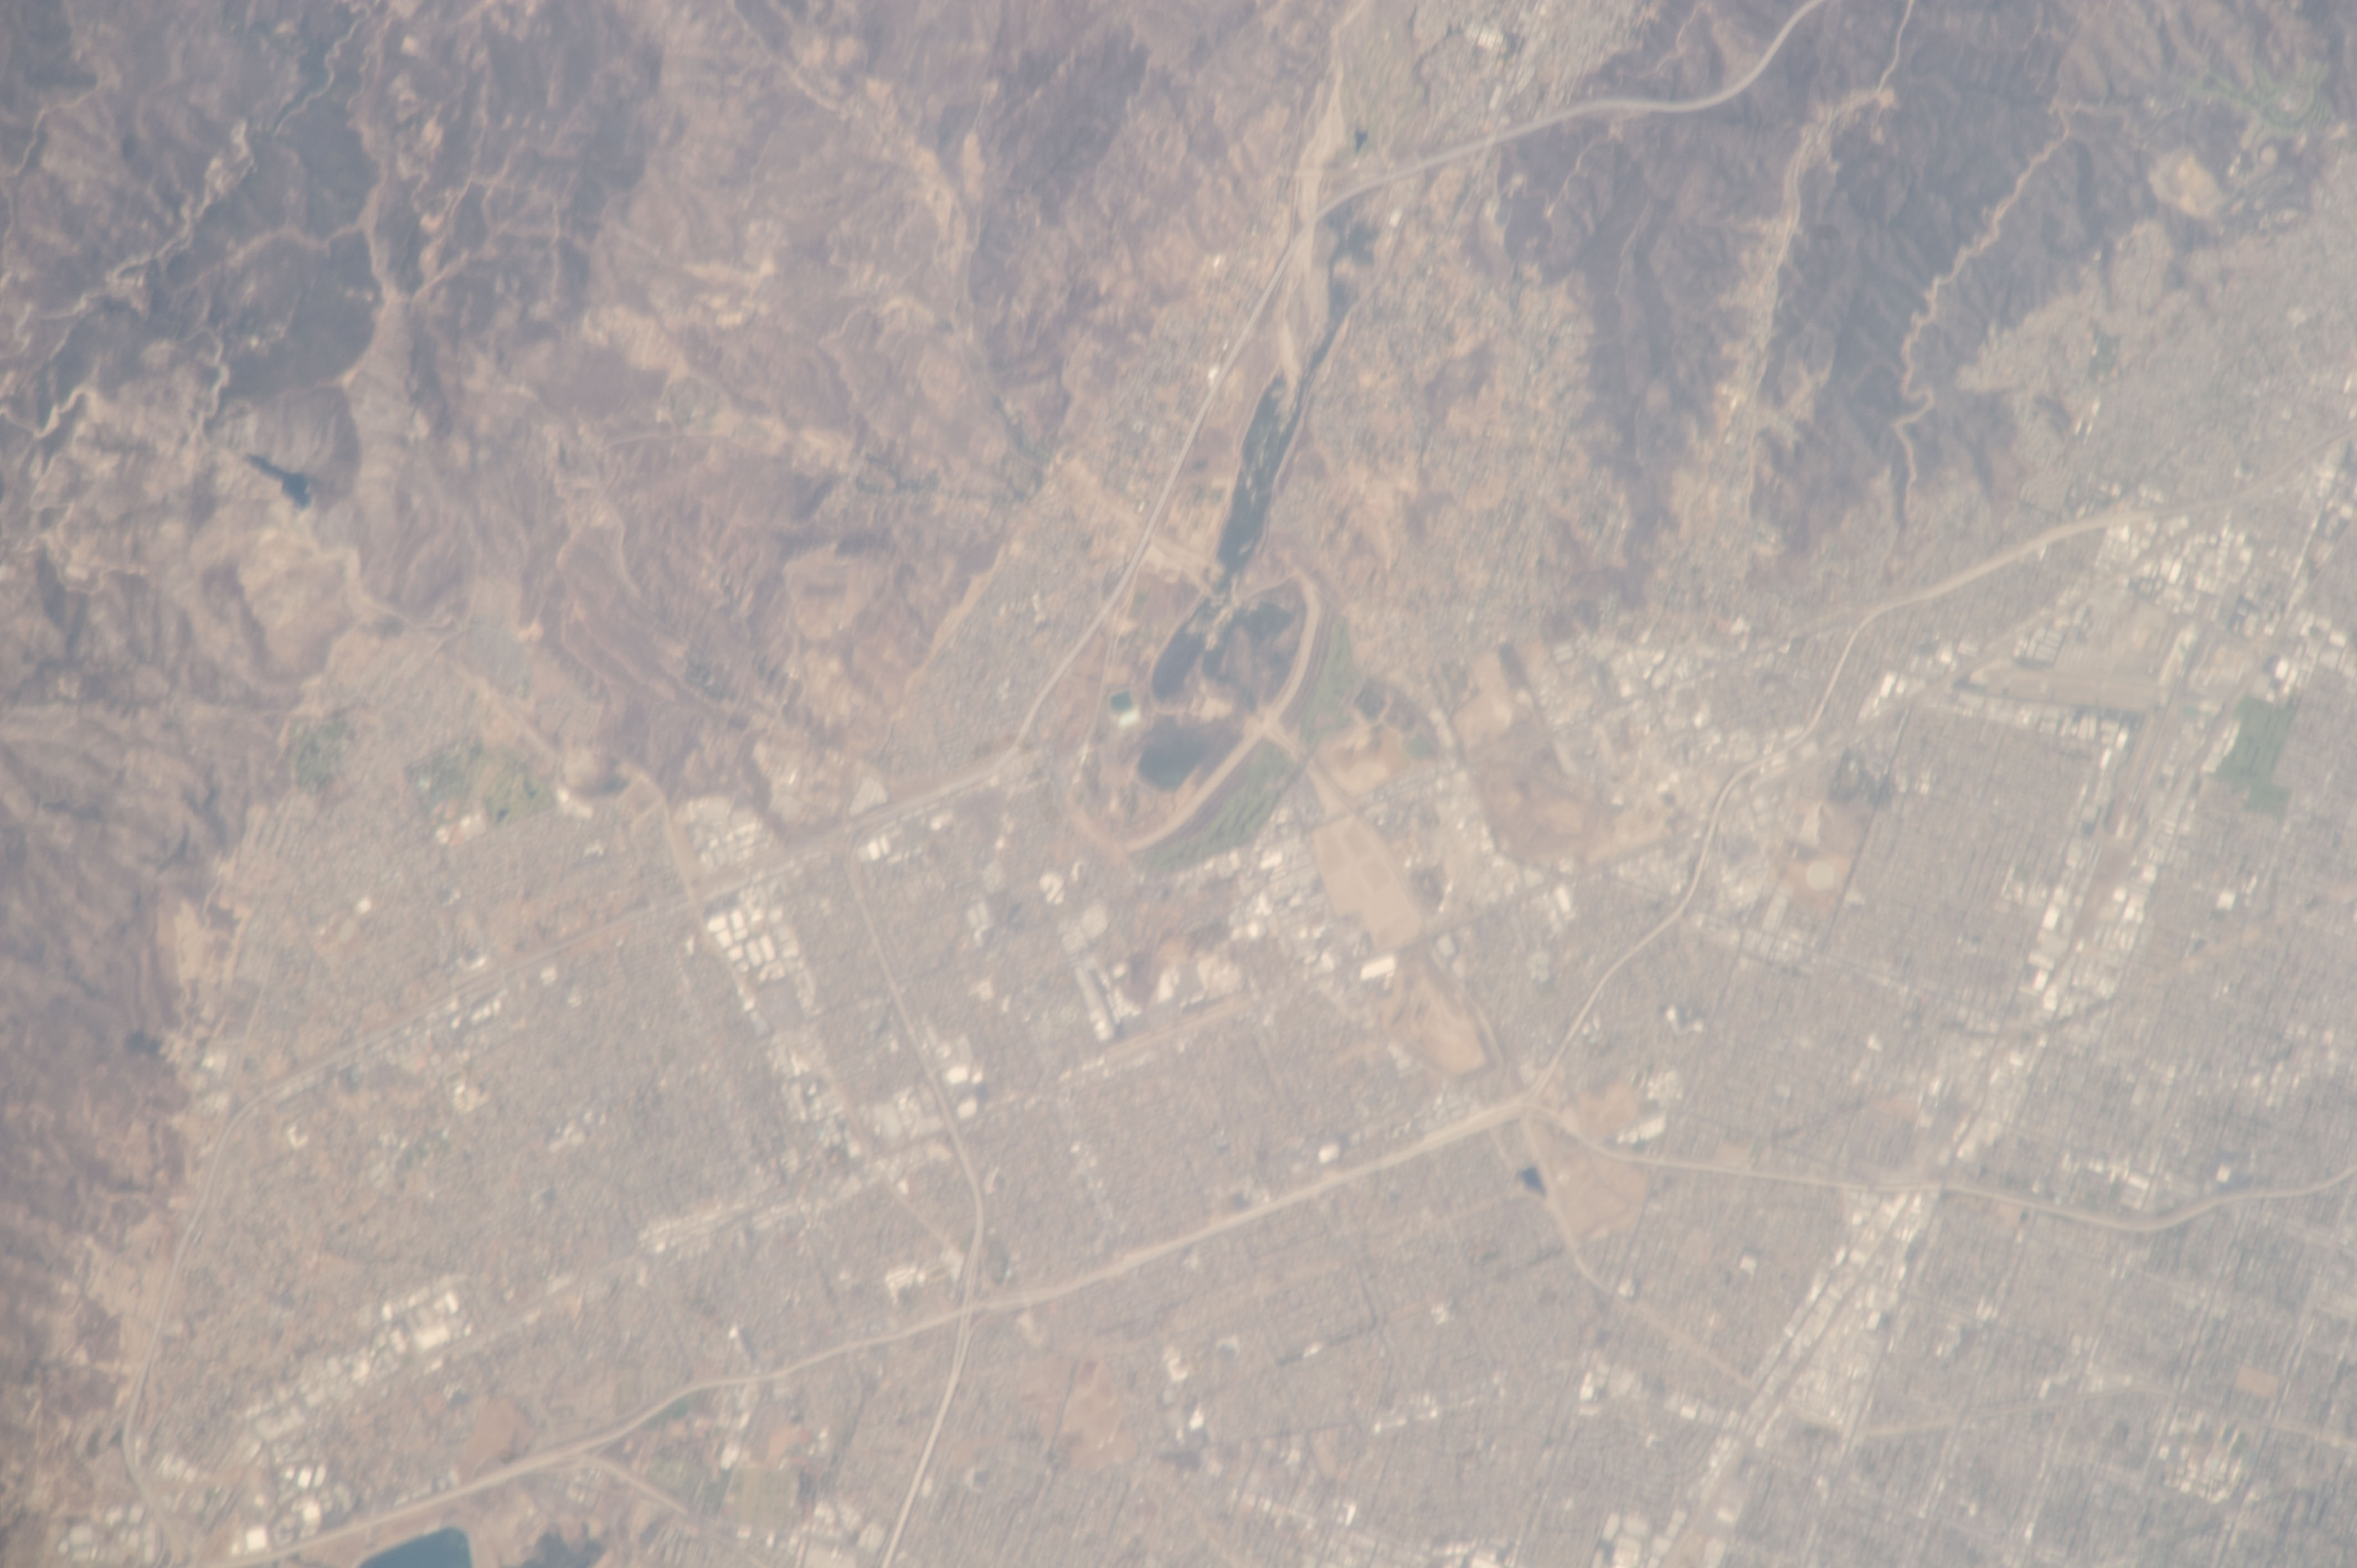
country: USA-CALIFORNIA
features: CY.
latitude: 34.3
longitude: -118.4
